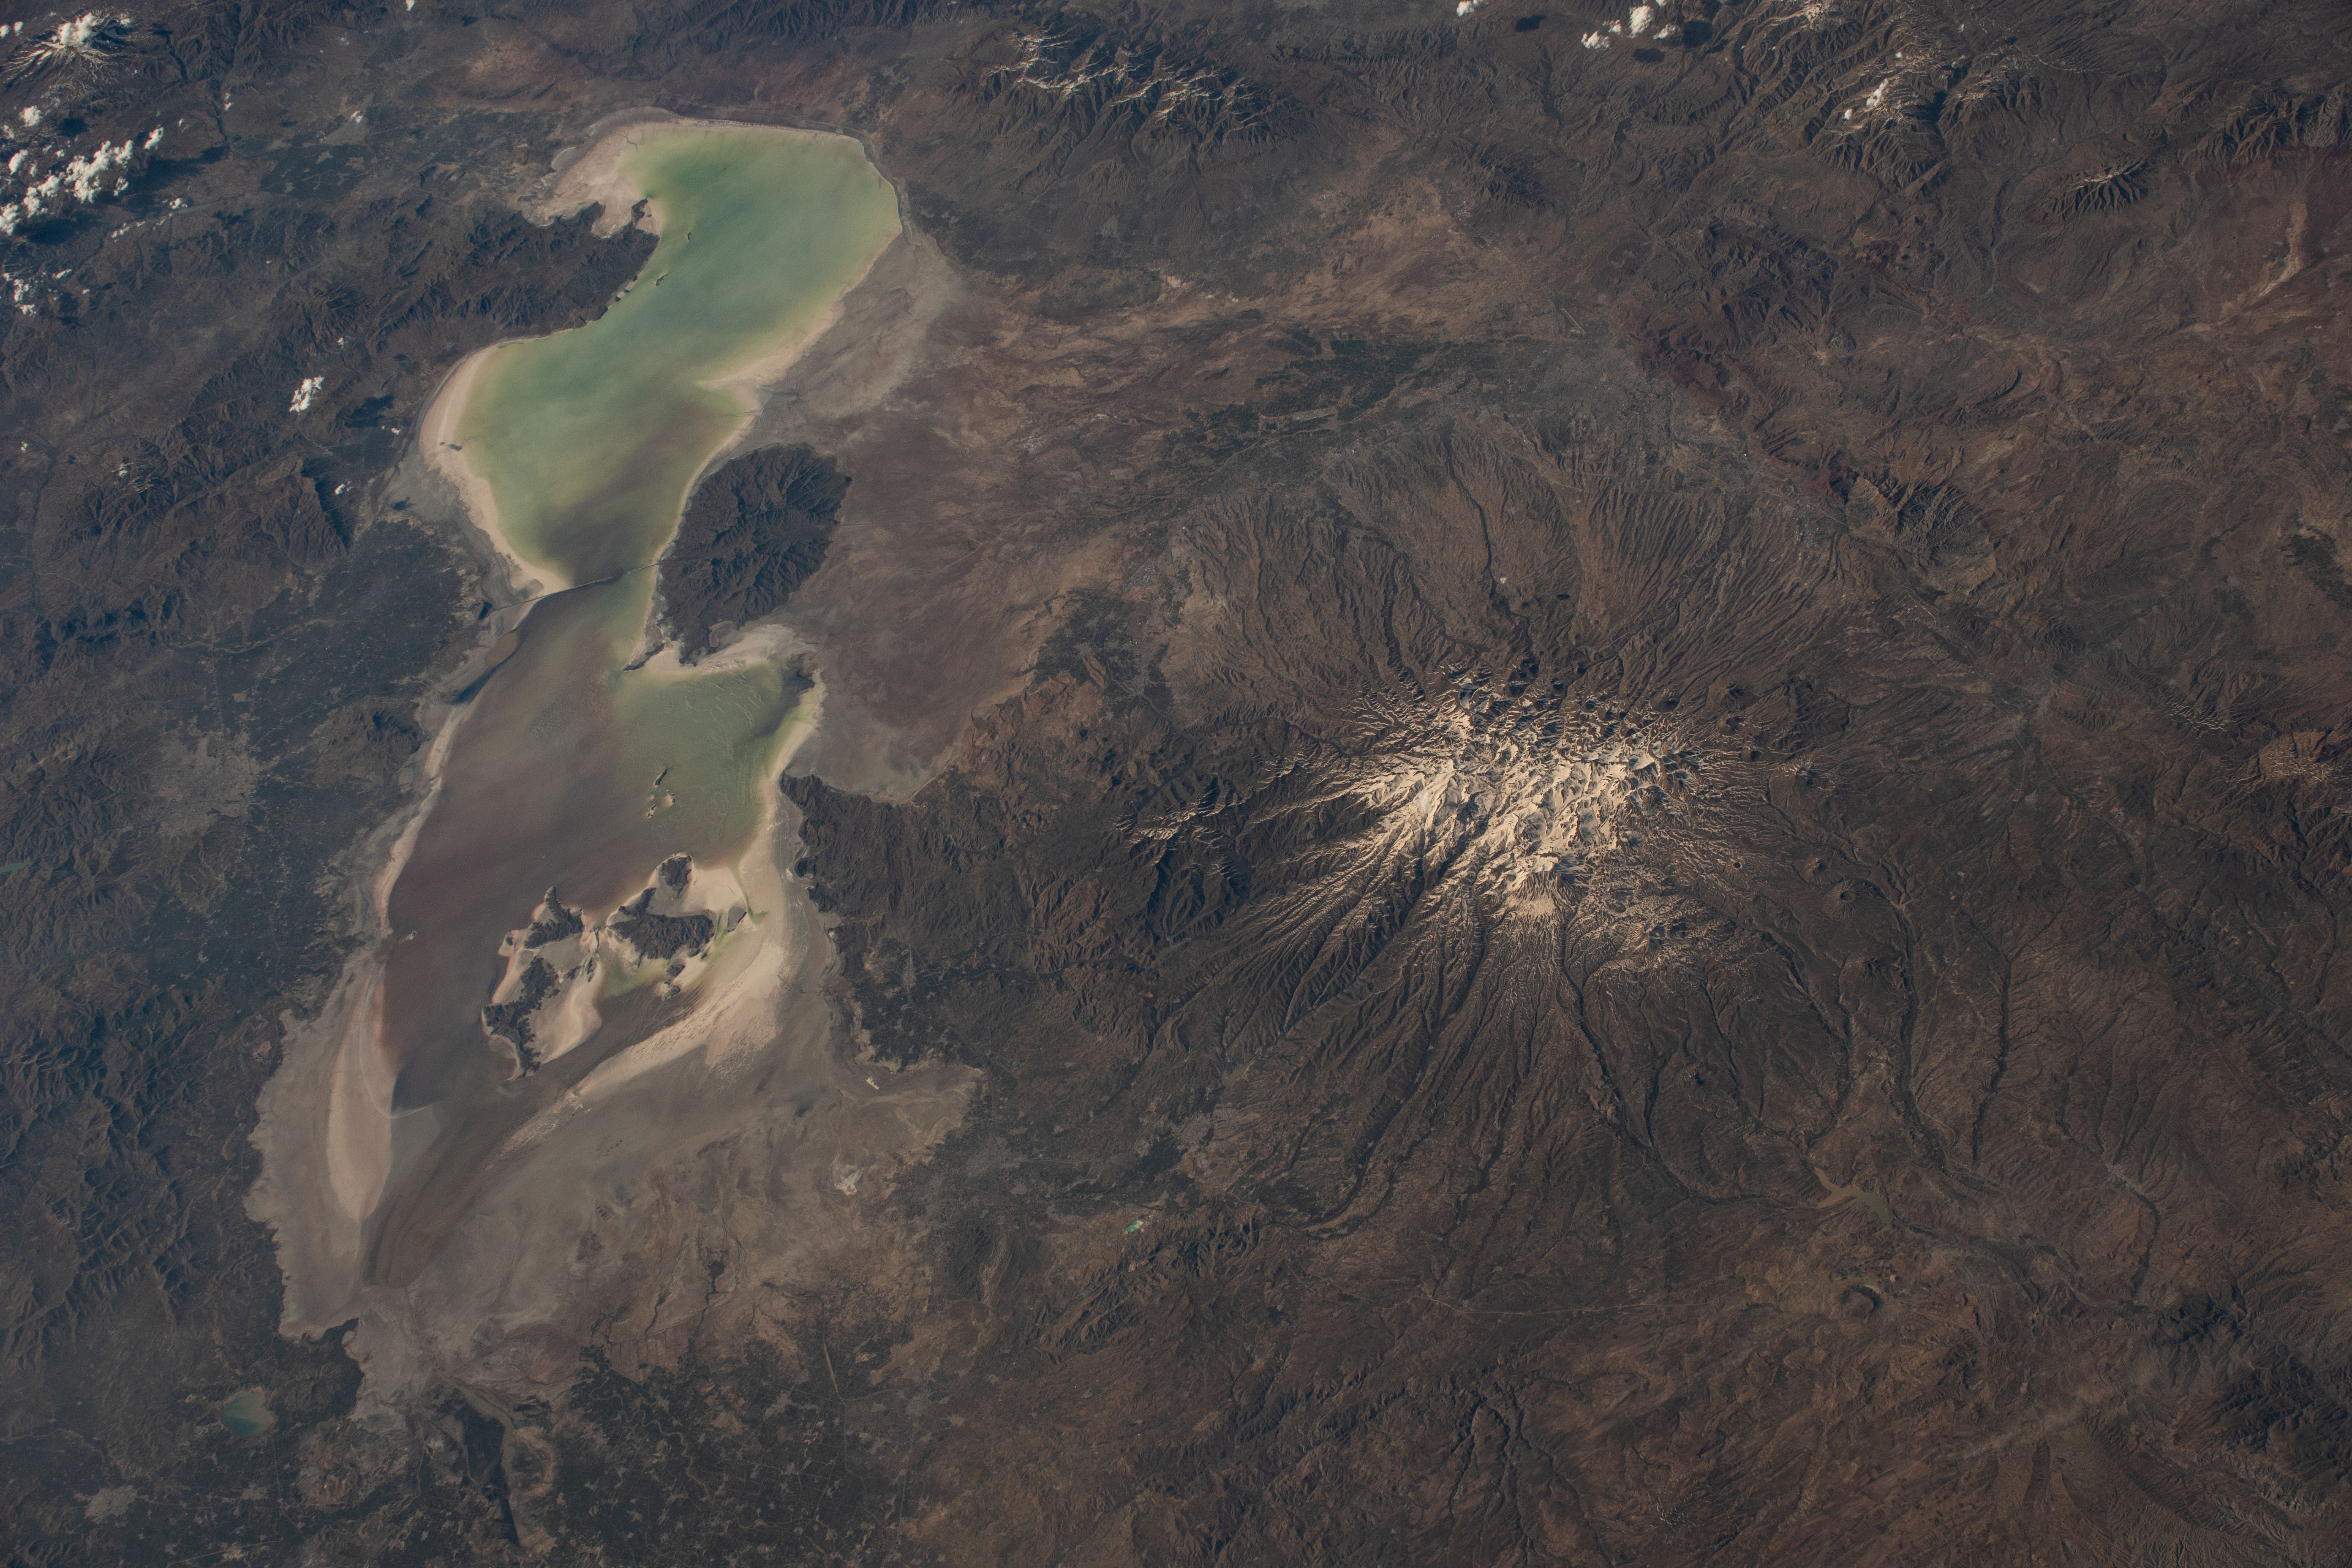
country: IRAN
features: SAHAND MOUNTAIN,ISLAMI ISLAND,IRAN,URMIA SALT LAKE
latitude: 37.6
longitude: 46.2
